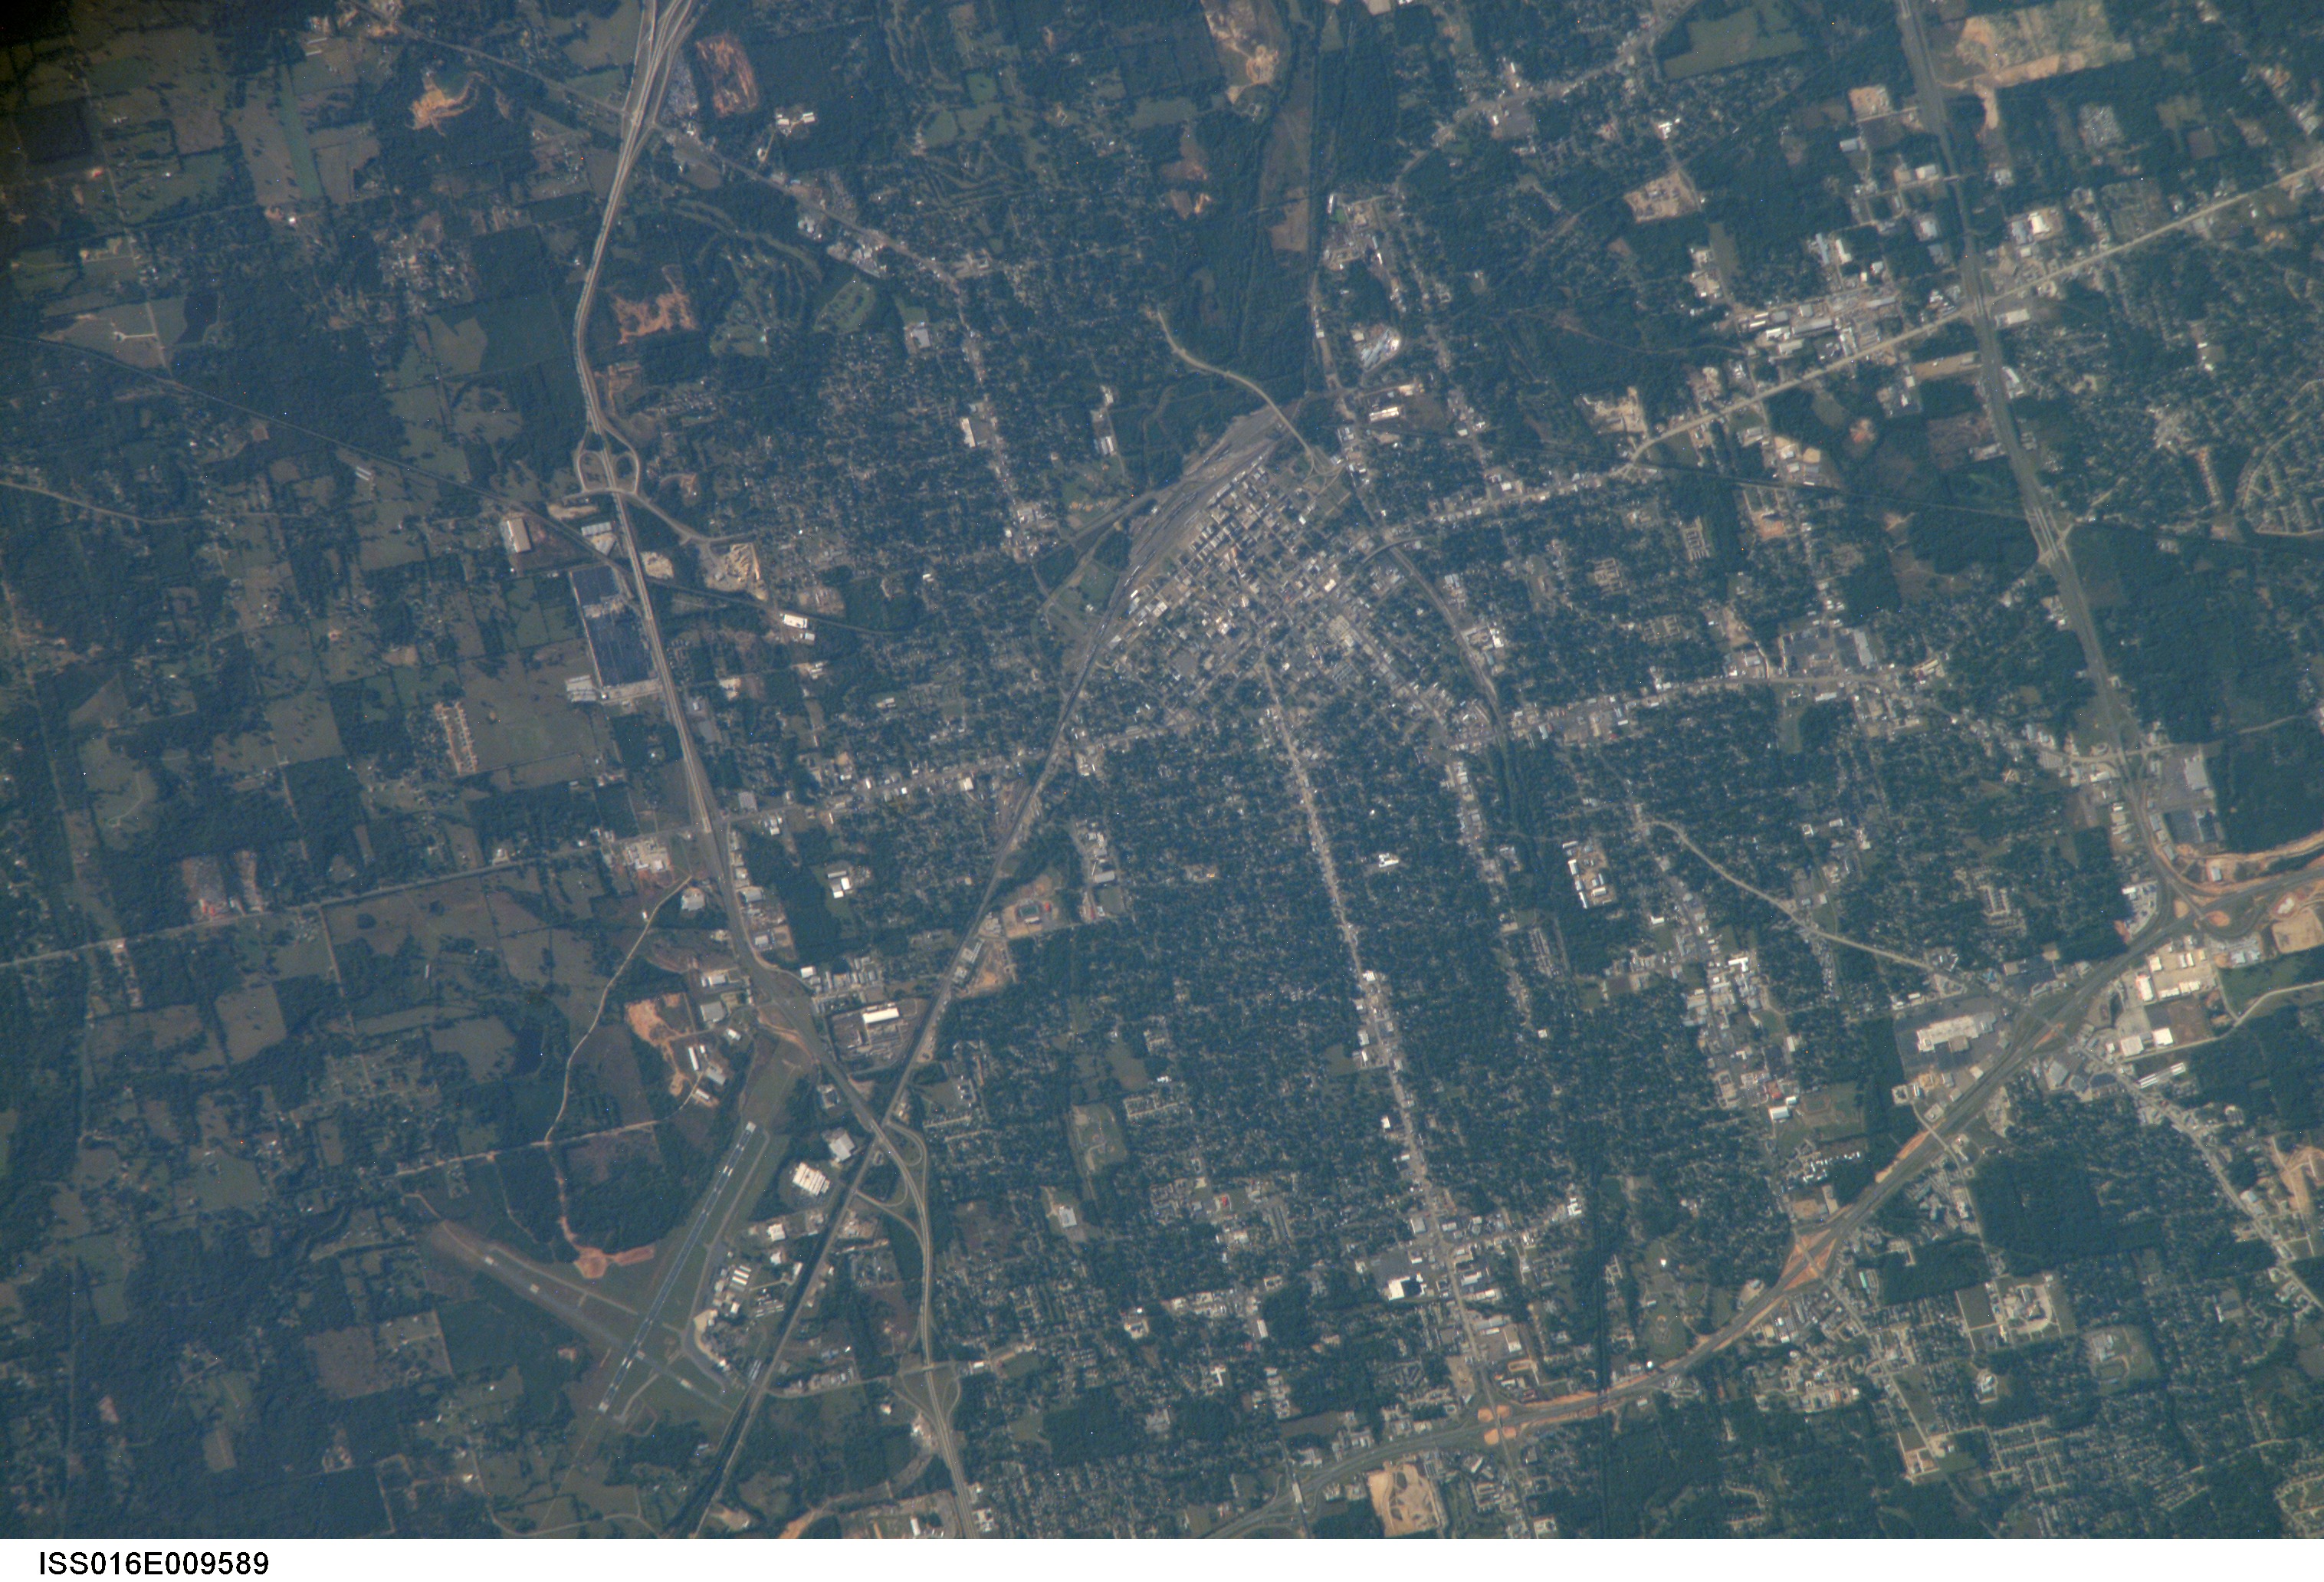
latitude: 33.4
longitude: -94.0
